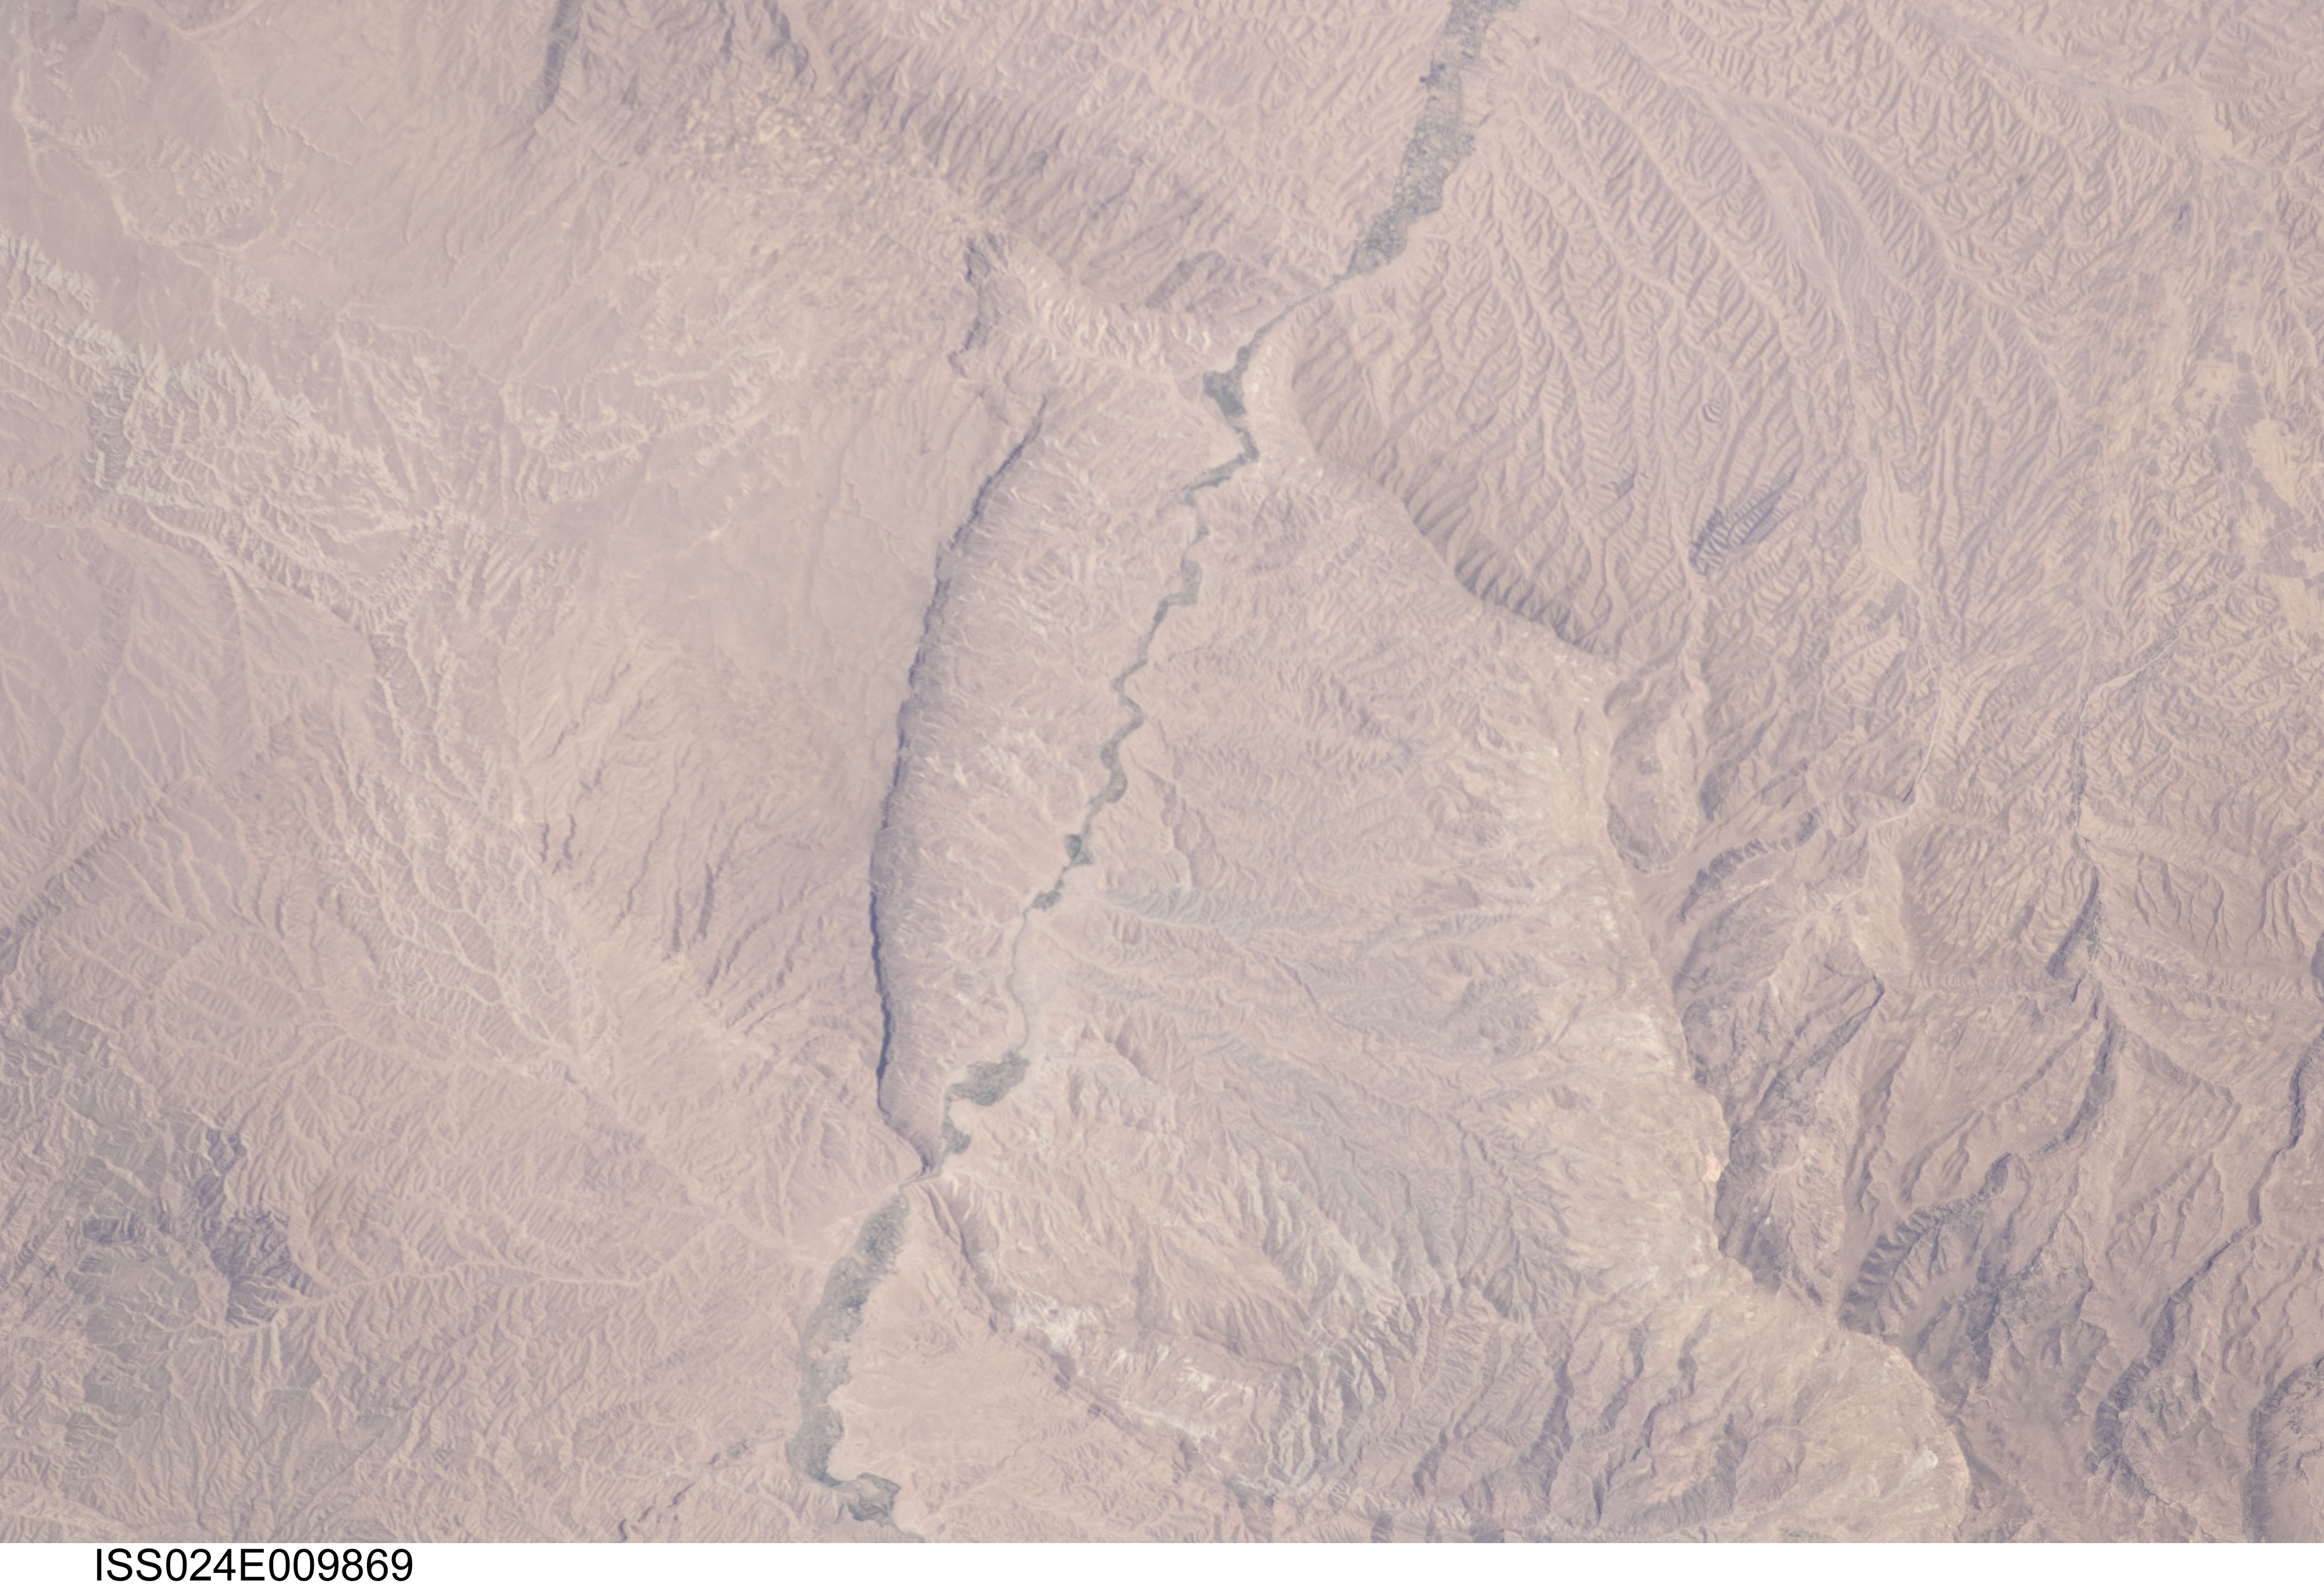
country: AFGHANISTAN
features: BALA MORGHAB AREA, MURGHAB R., DES., AGR.
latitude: 35.4
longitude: 63.4
